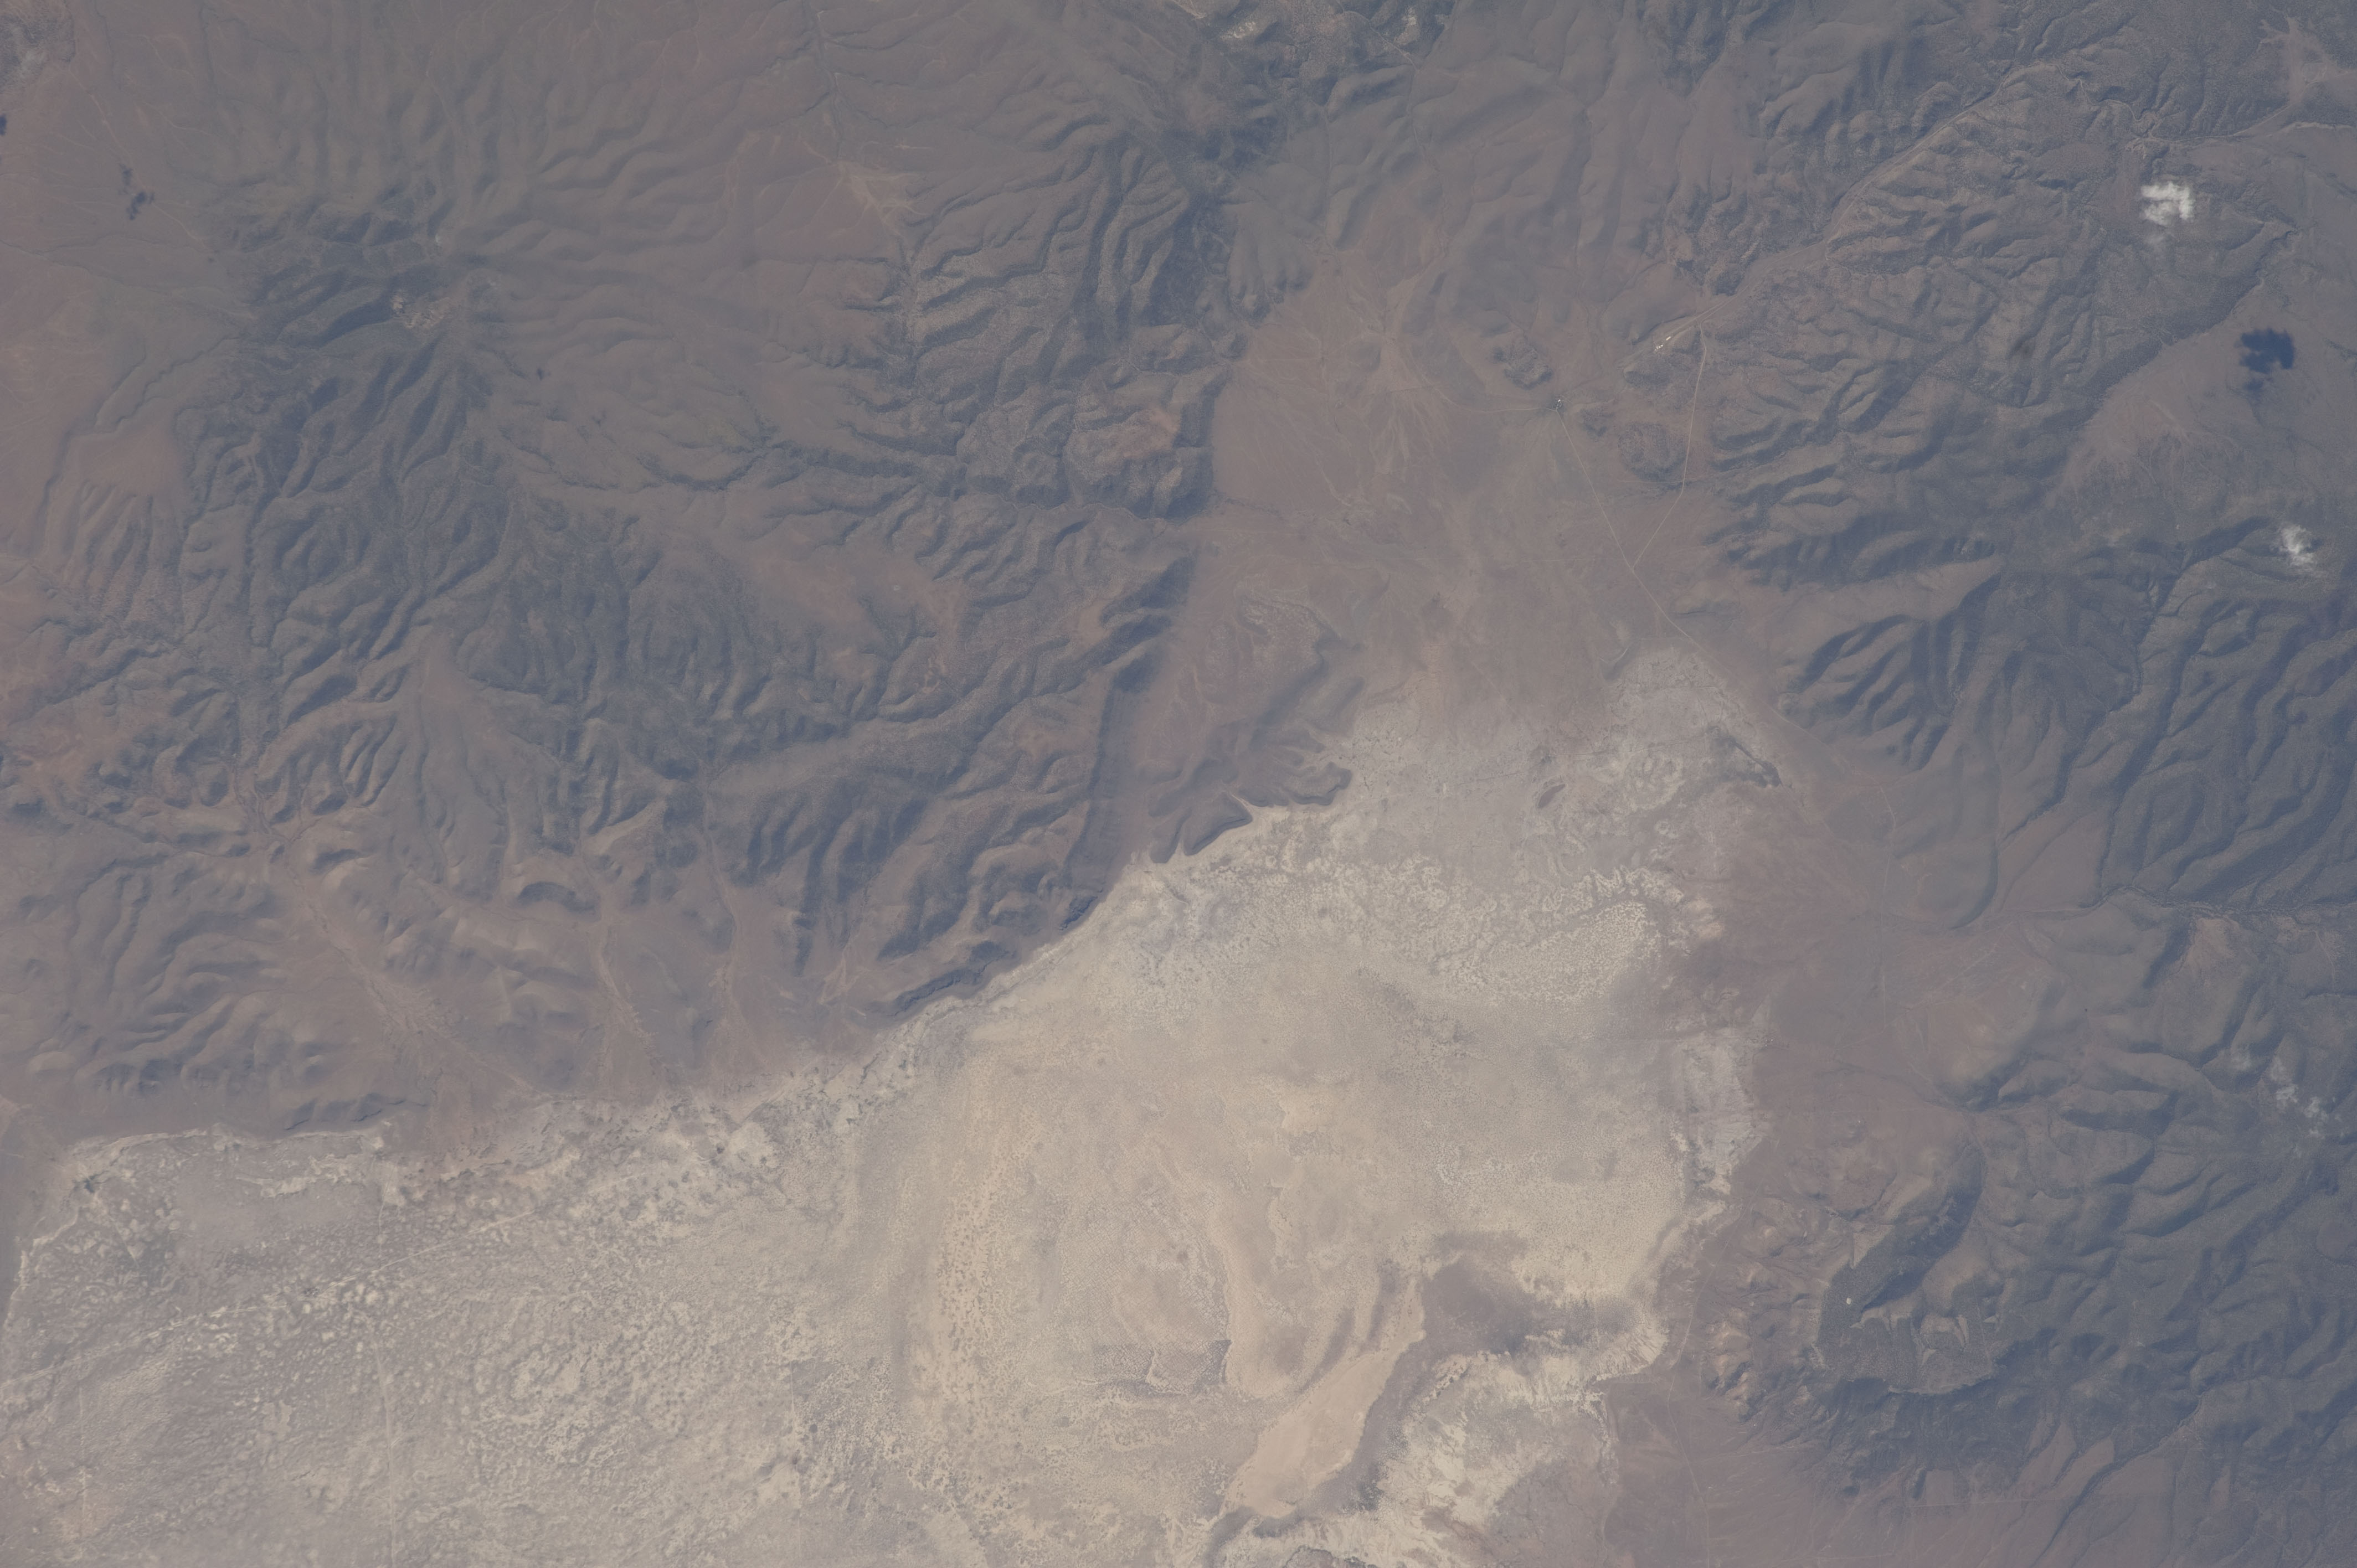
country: USA-NEW MEXICO
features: W. PLAINS OF ST AUGUSTINE, SALT PAN, TULAROSA MTS.
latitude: 33.8
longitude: -108.2
